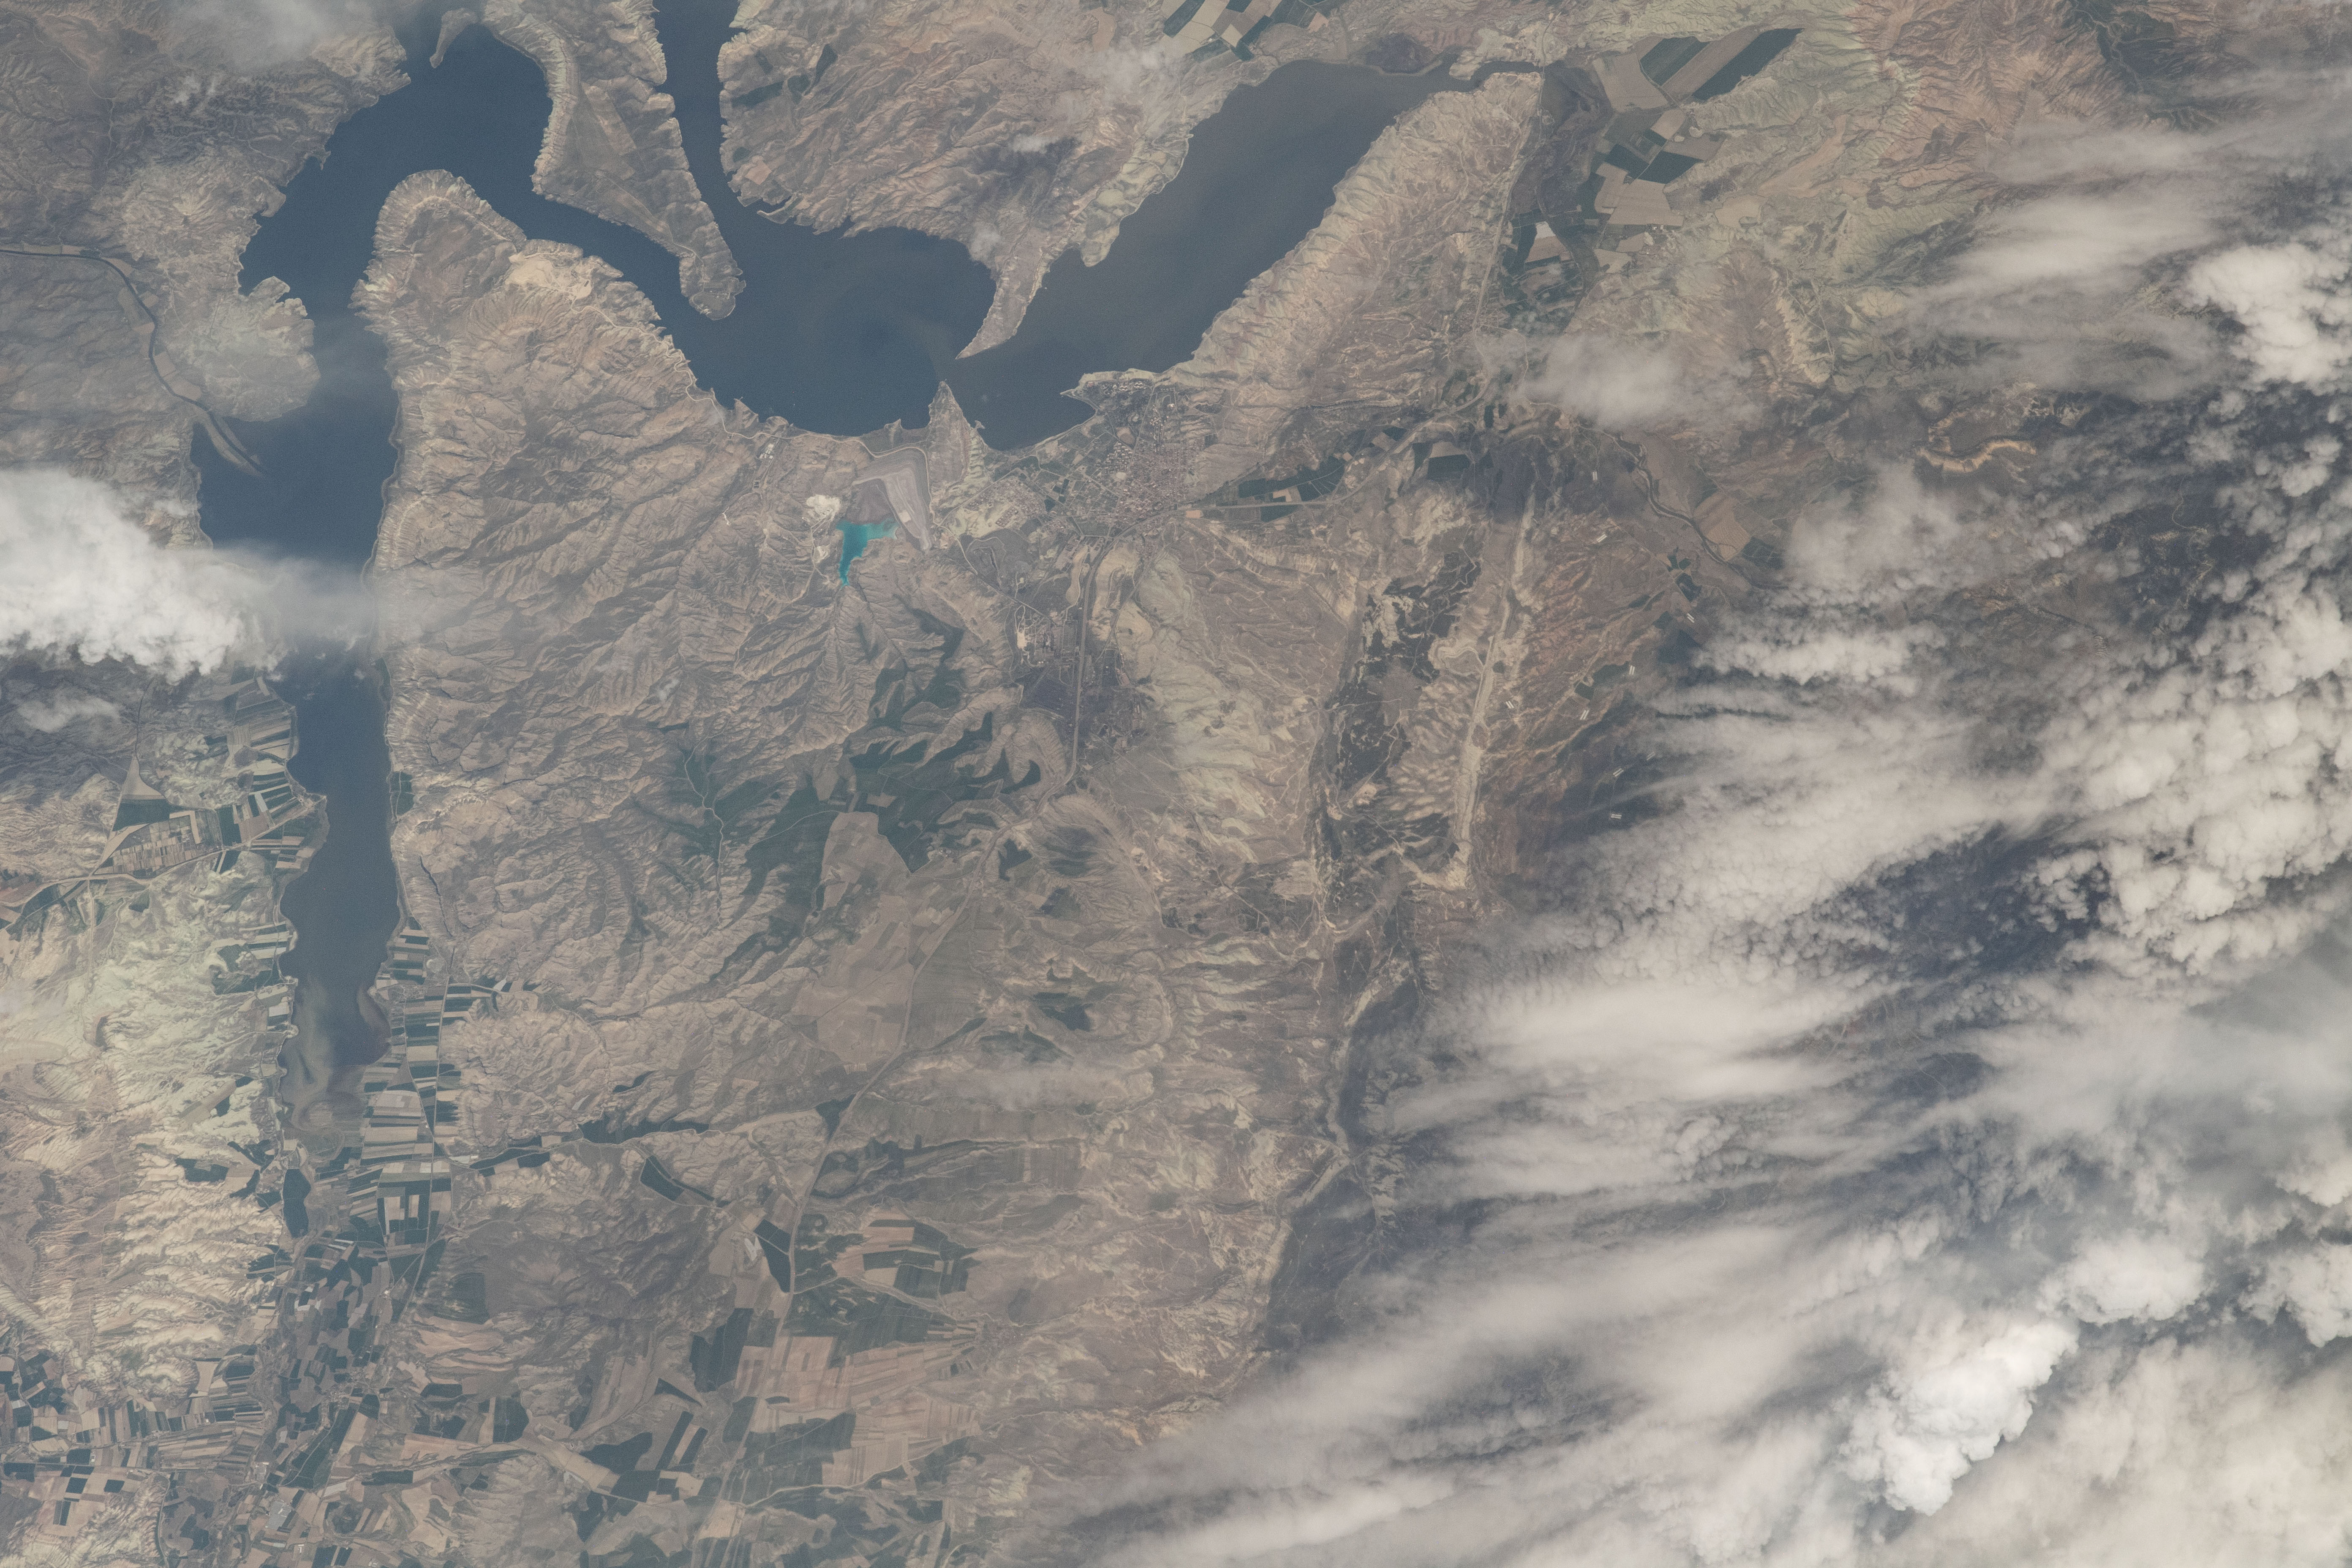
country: TURKEY
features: AGRICULTURE, MOUNTAINS, SAKARYA RIVER, DAM
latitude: 40.1
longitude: 31.7
